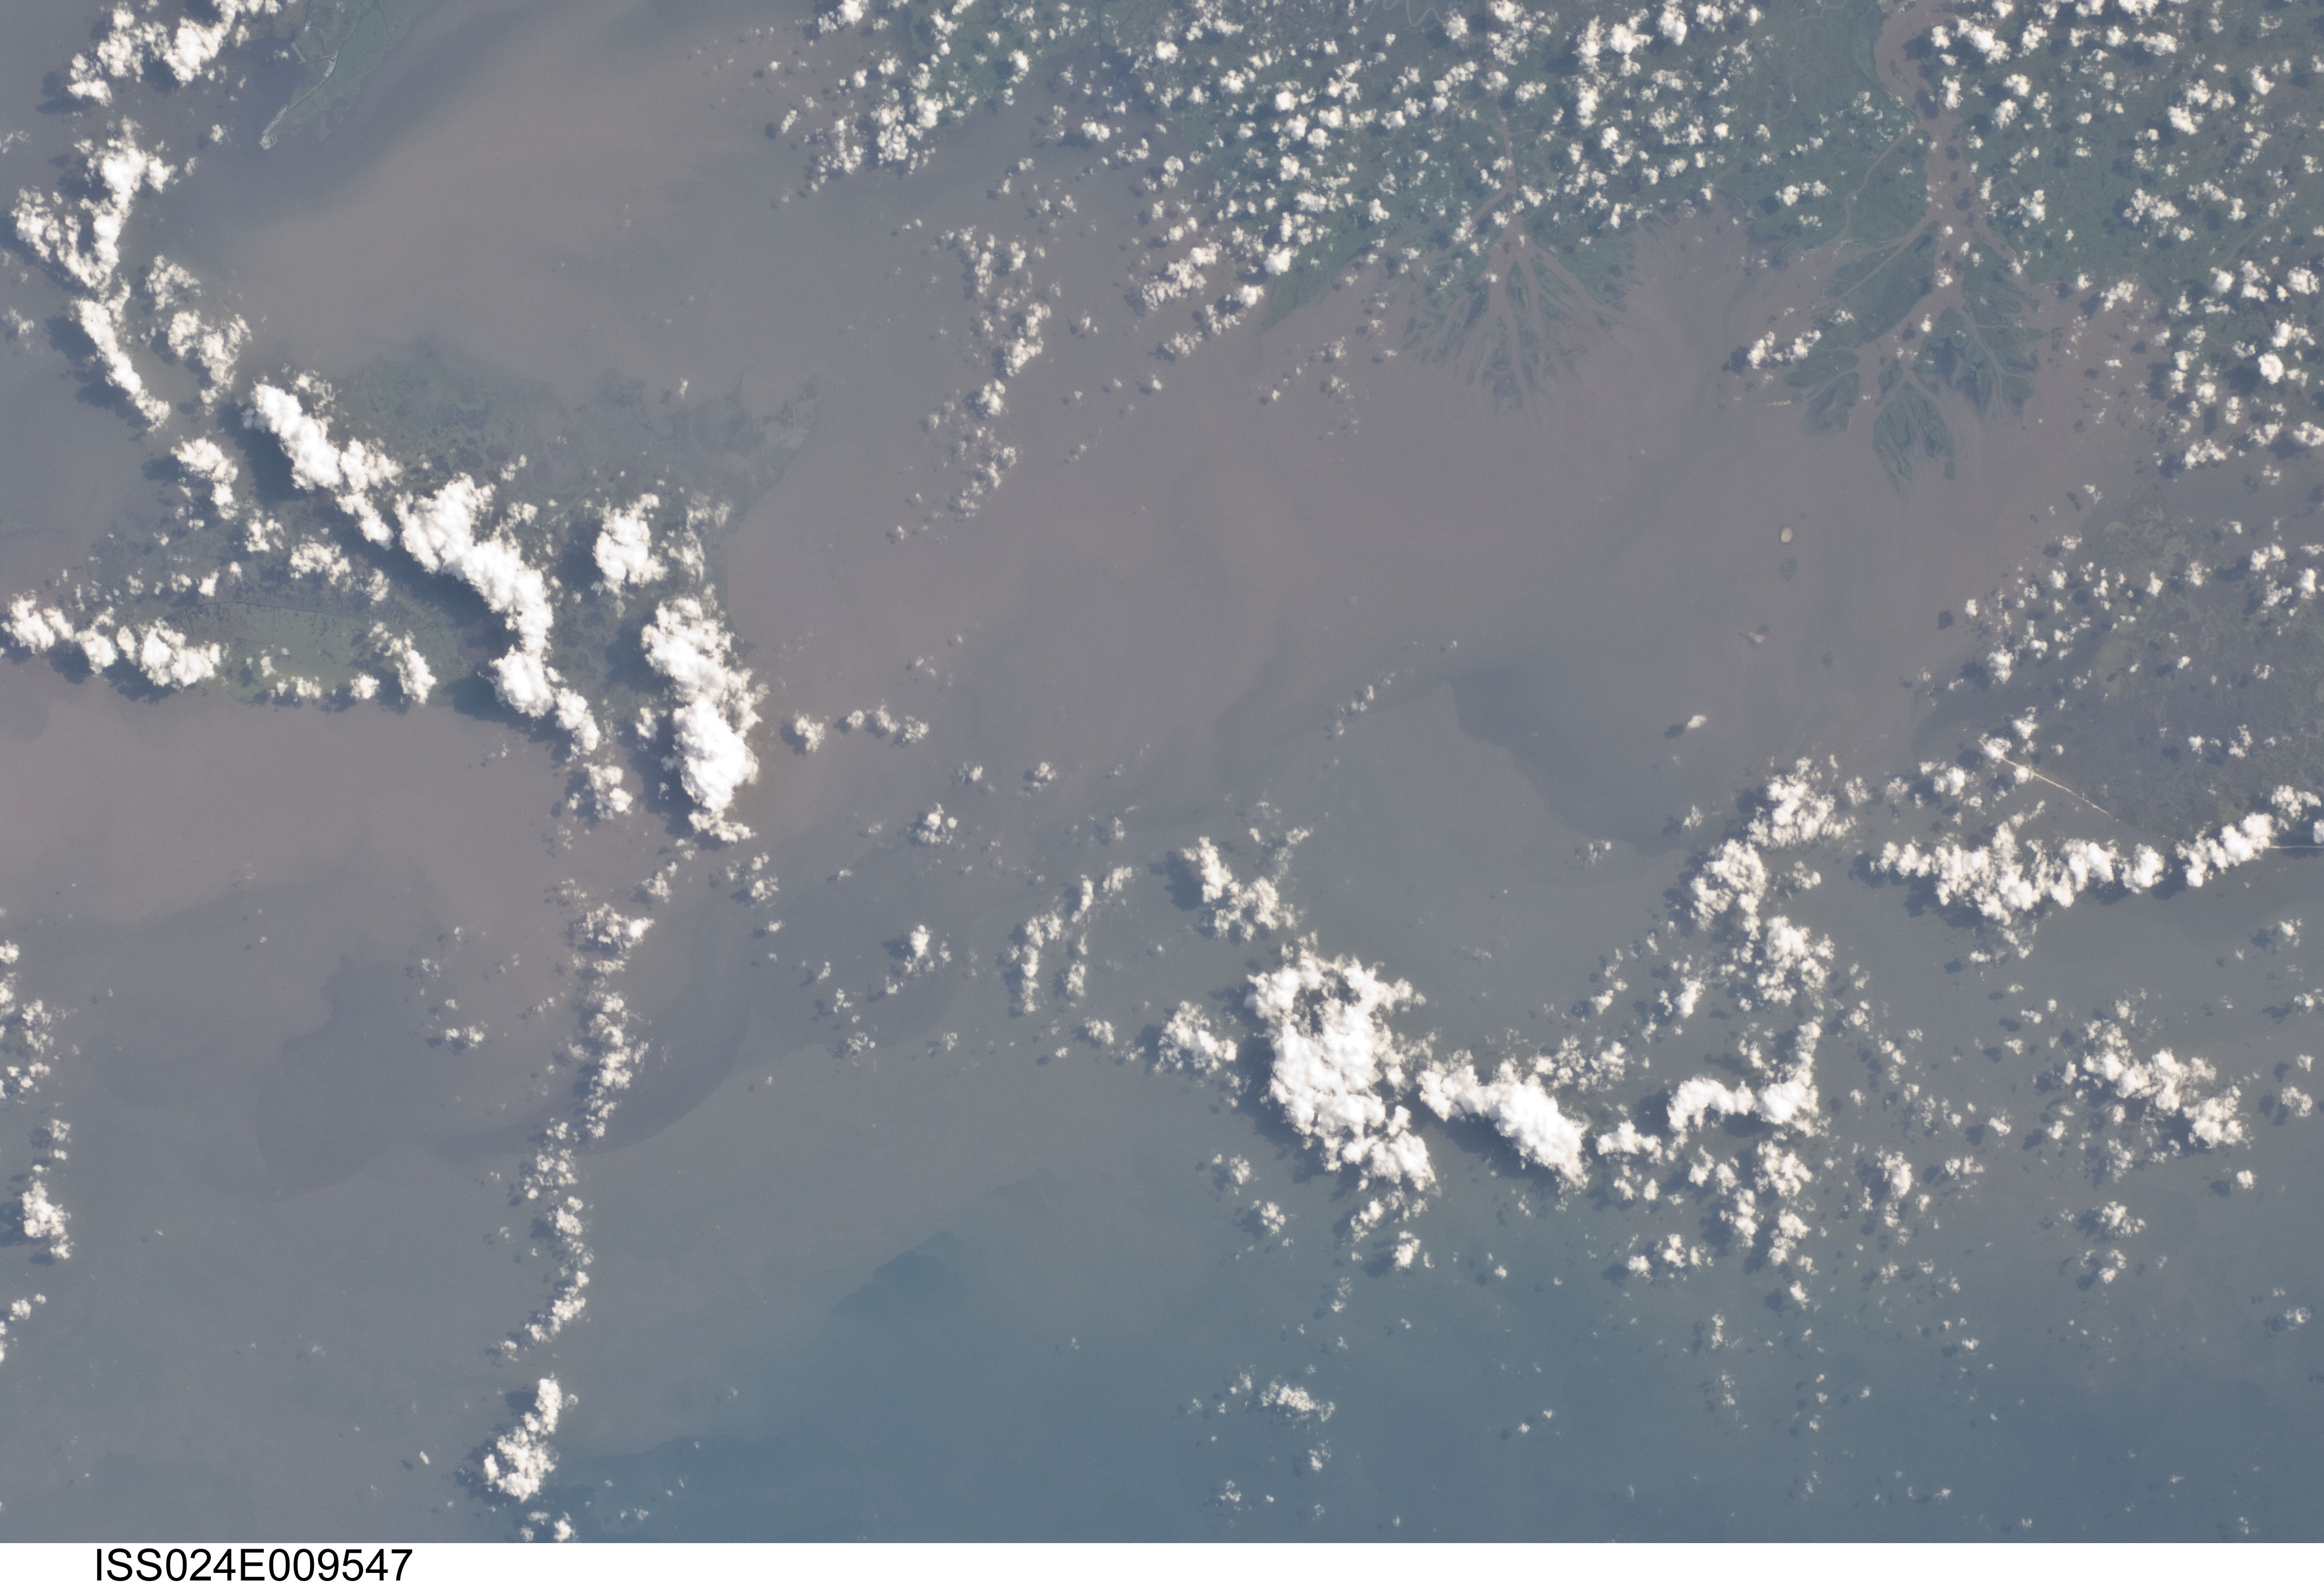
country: USA-LOUISIANA
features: E. COTE BLANCE B., ATCHAFALAYA B., MARSH I., SED., ATCHAFALAYA R. DELTA
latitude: 29.5
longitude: -91.6
